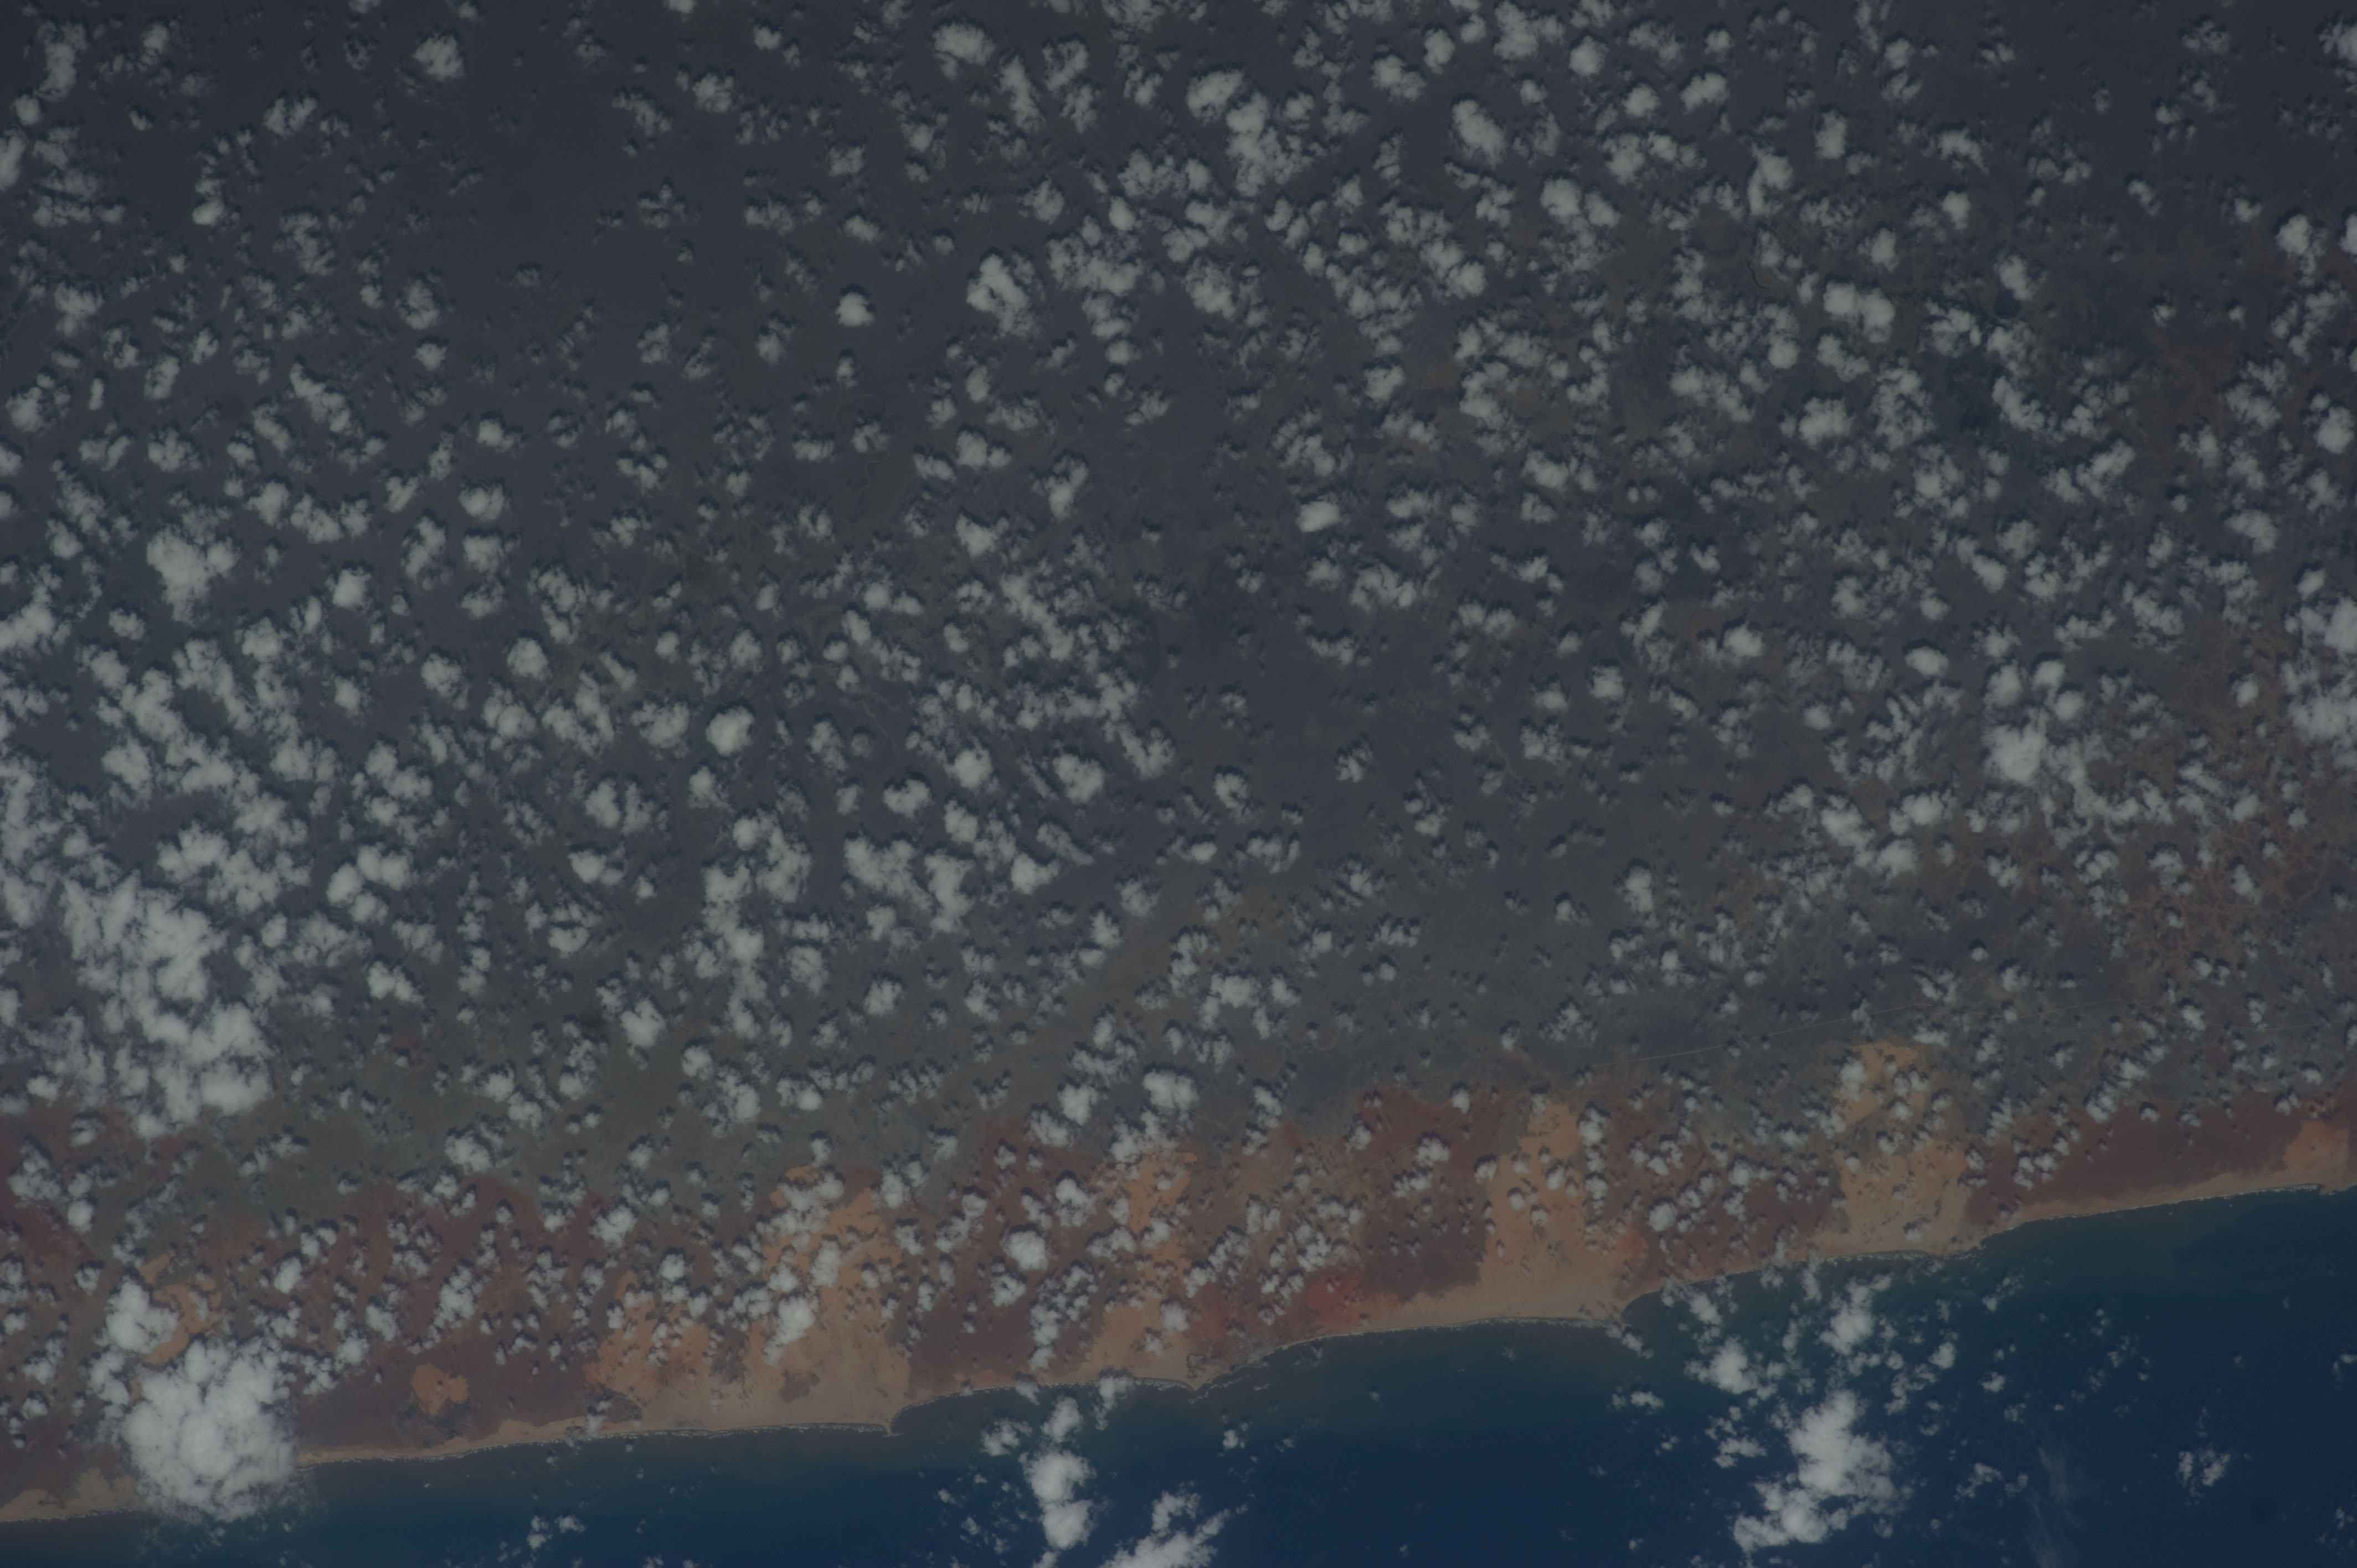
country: SOMALIA
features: COASTAL DUNES, SHEBELLE R., AGR., ROADS
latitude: 1.3
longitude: 44.1
